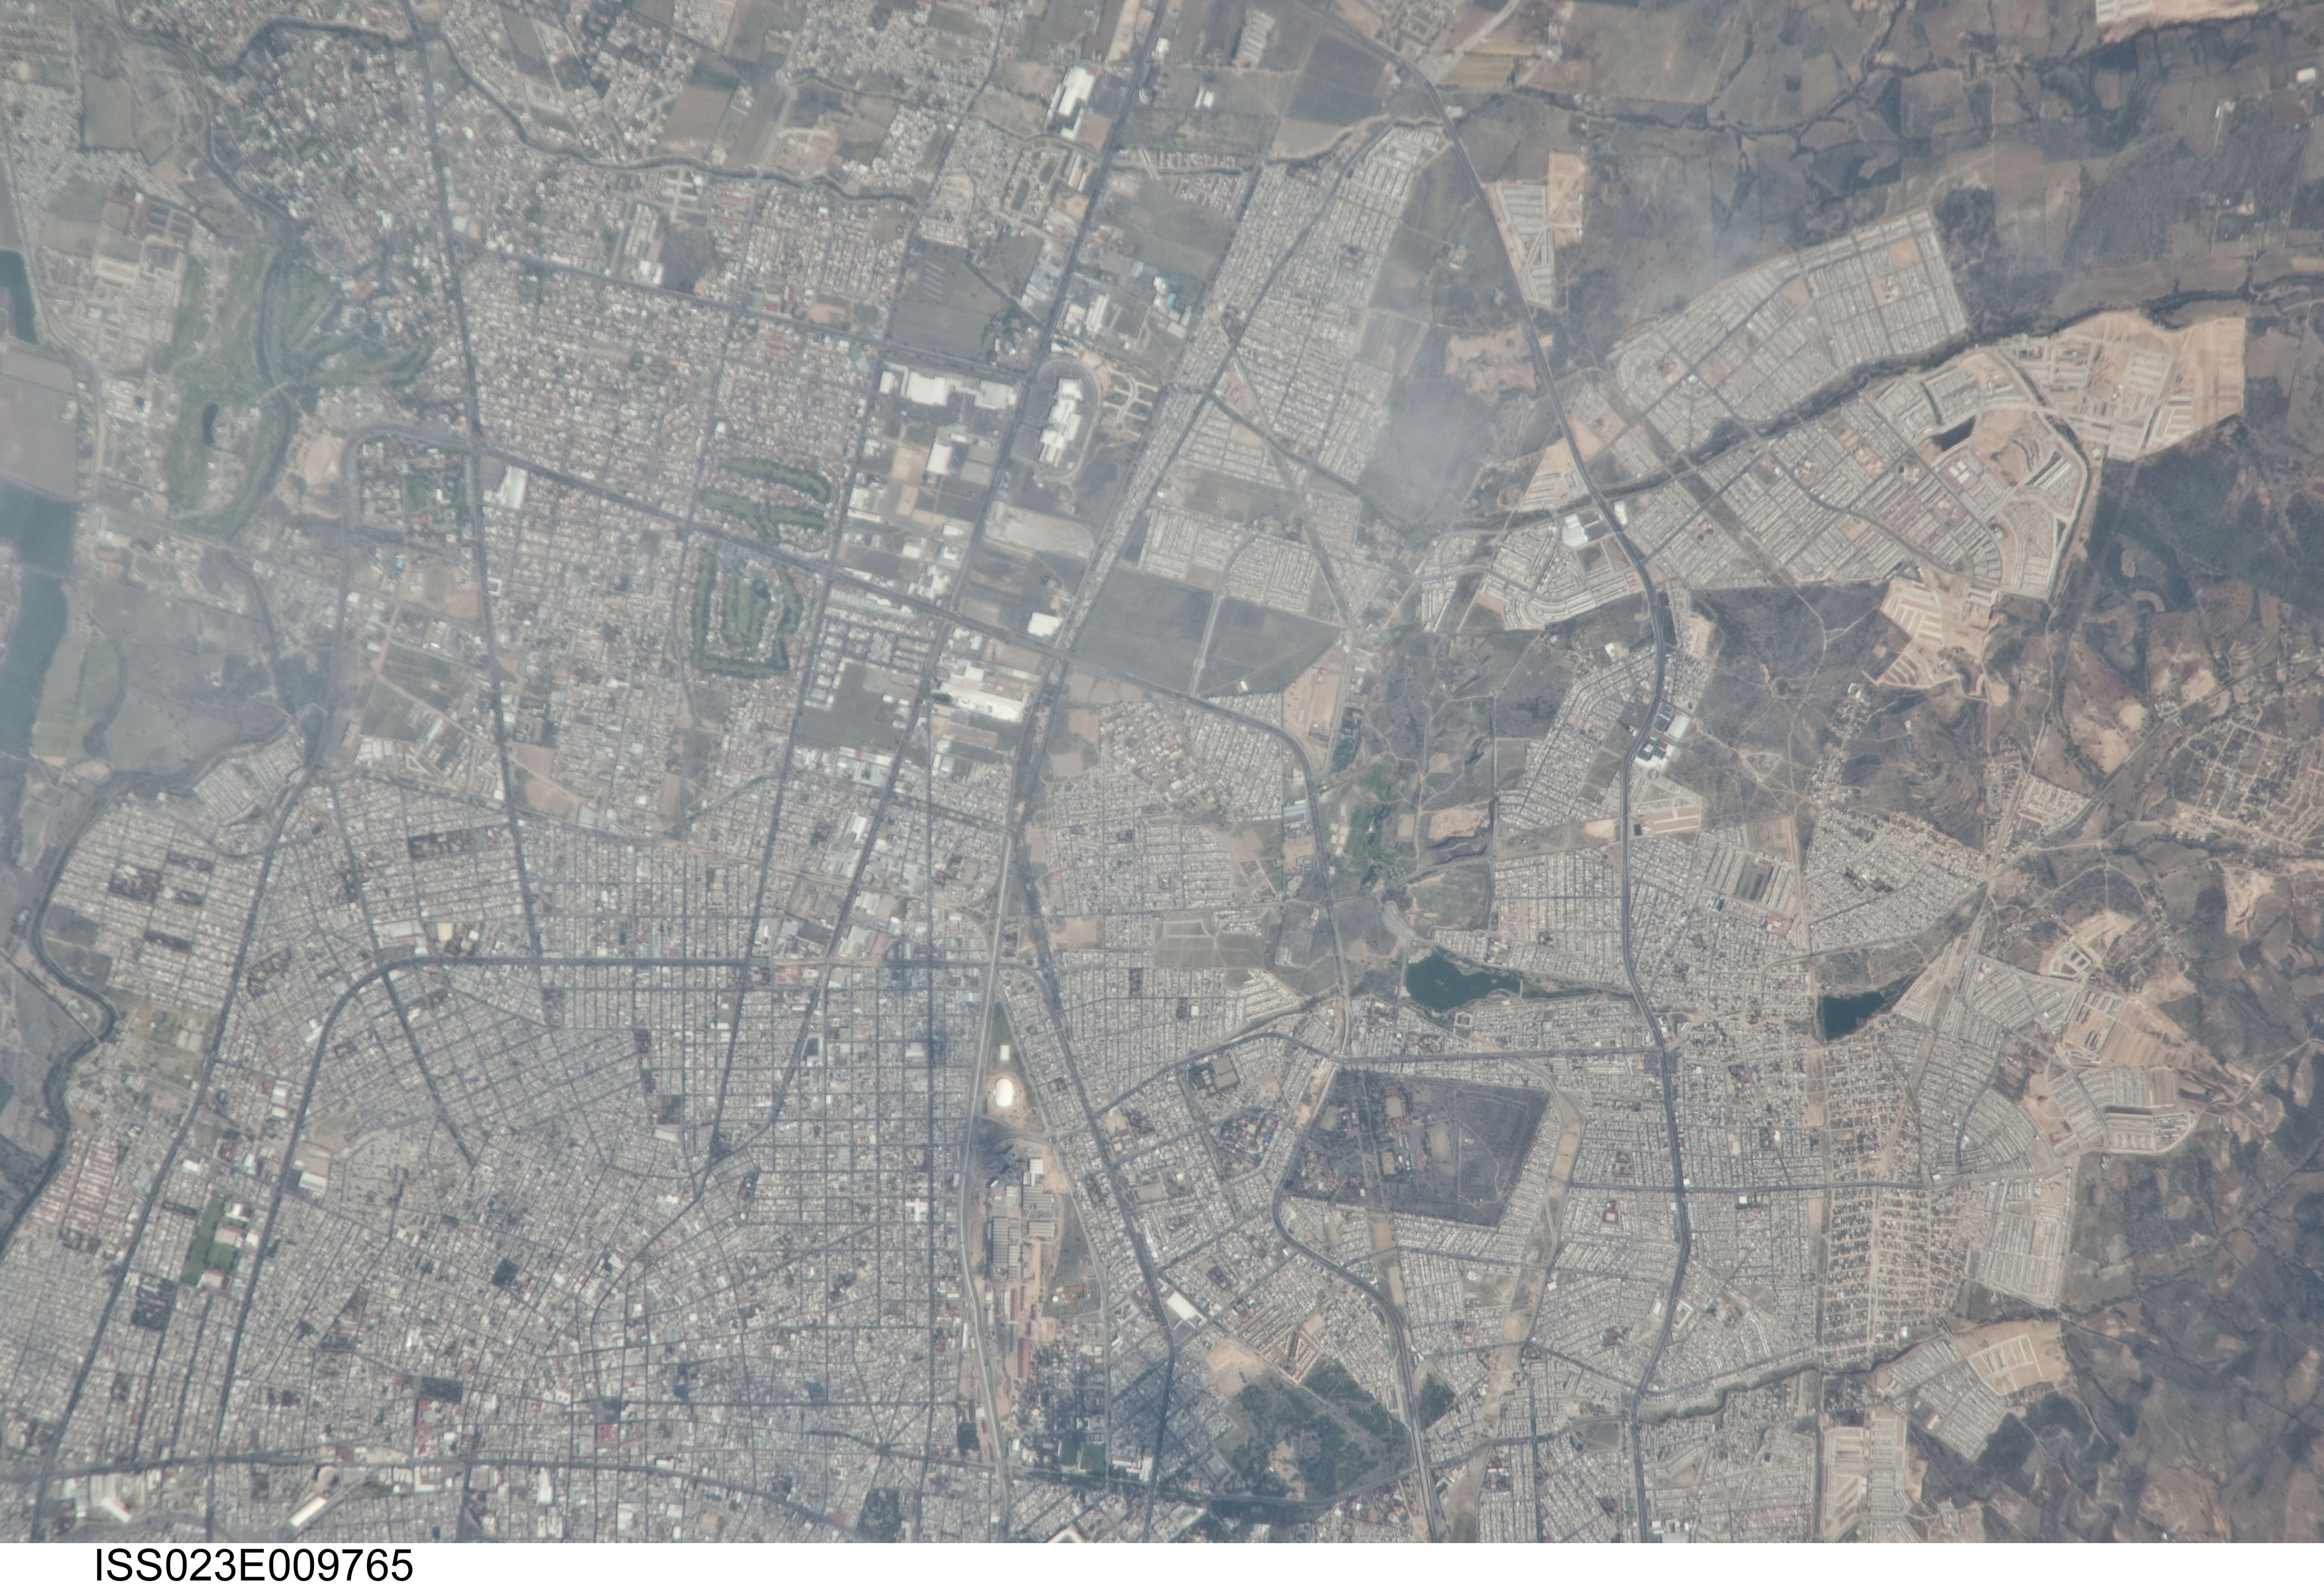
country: MEXICO
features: AGUASCALIENTES, URBAN LAND COVER
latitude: 21.9
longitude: -102.3
